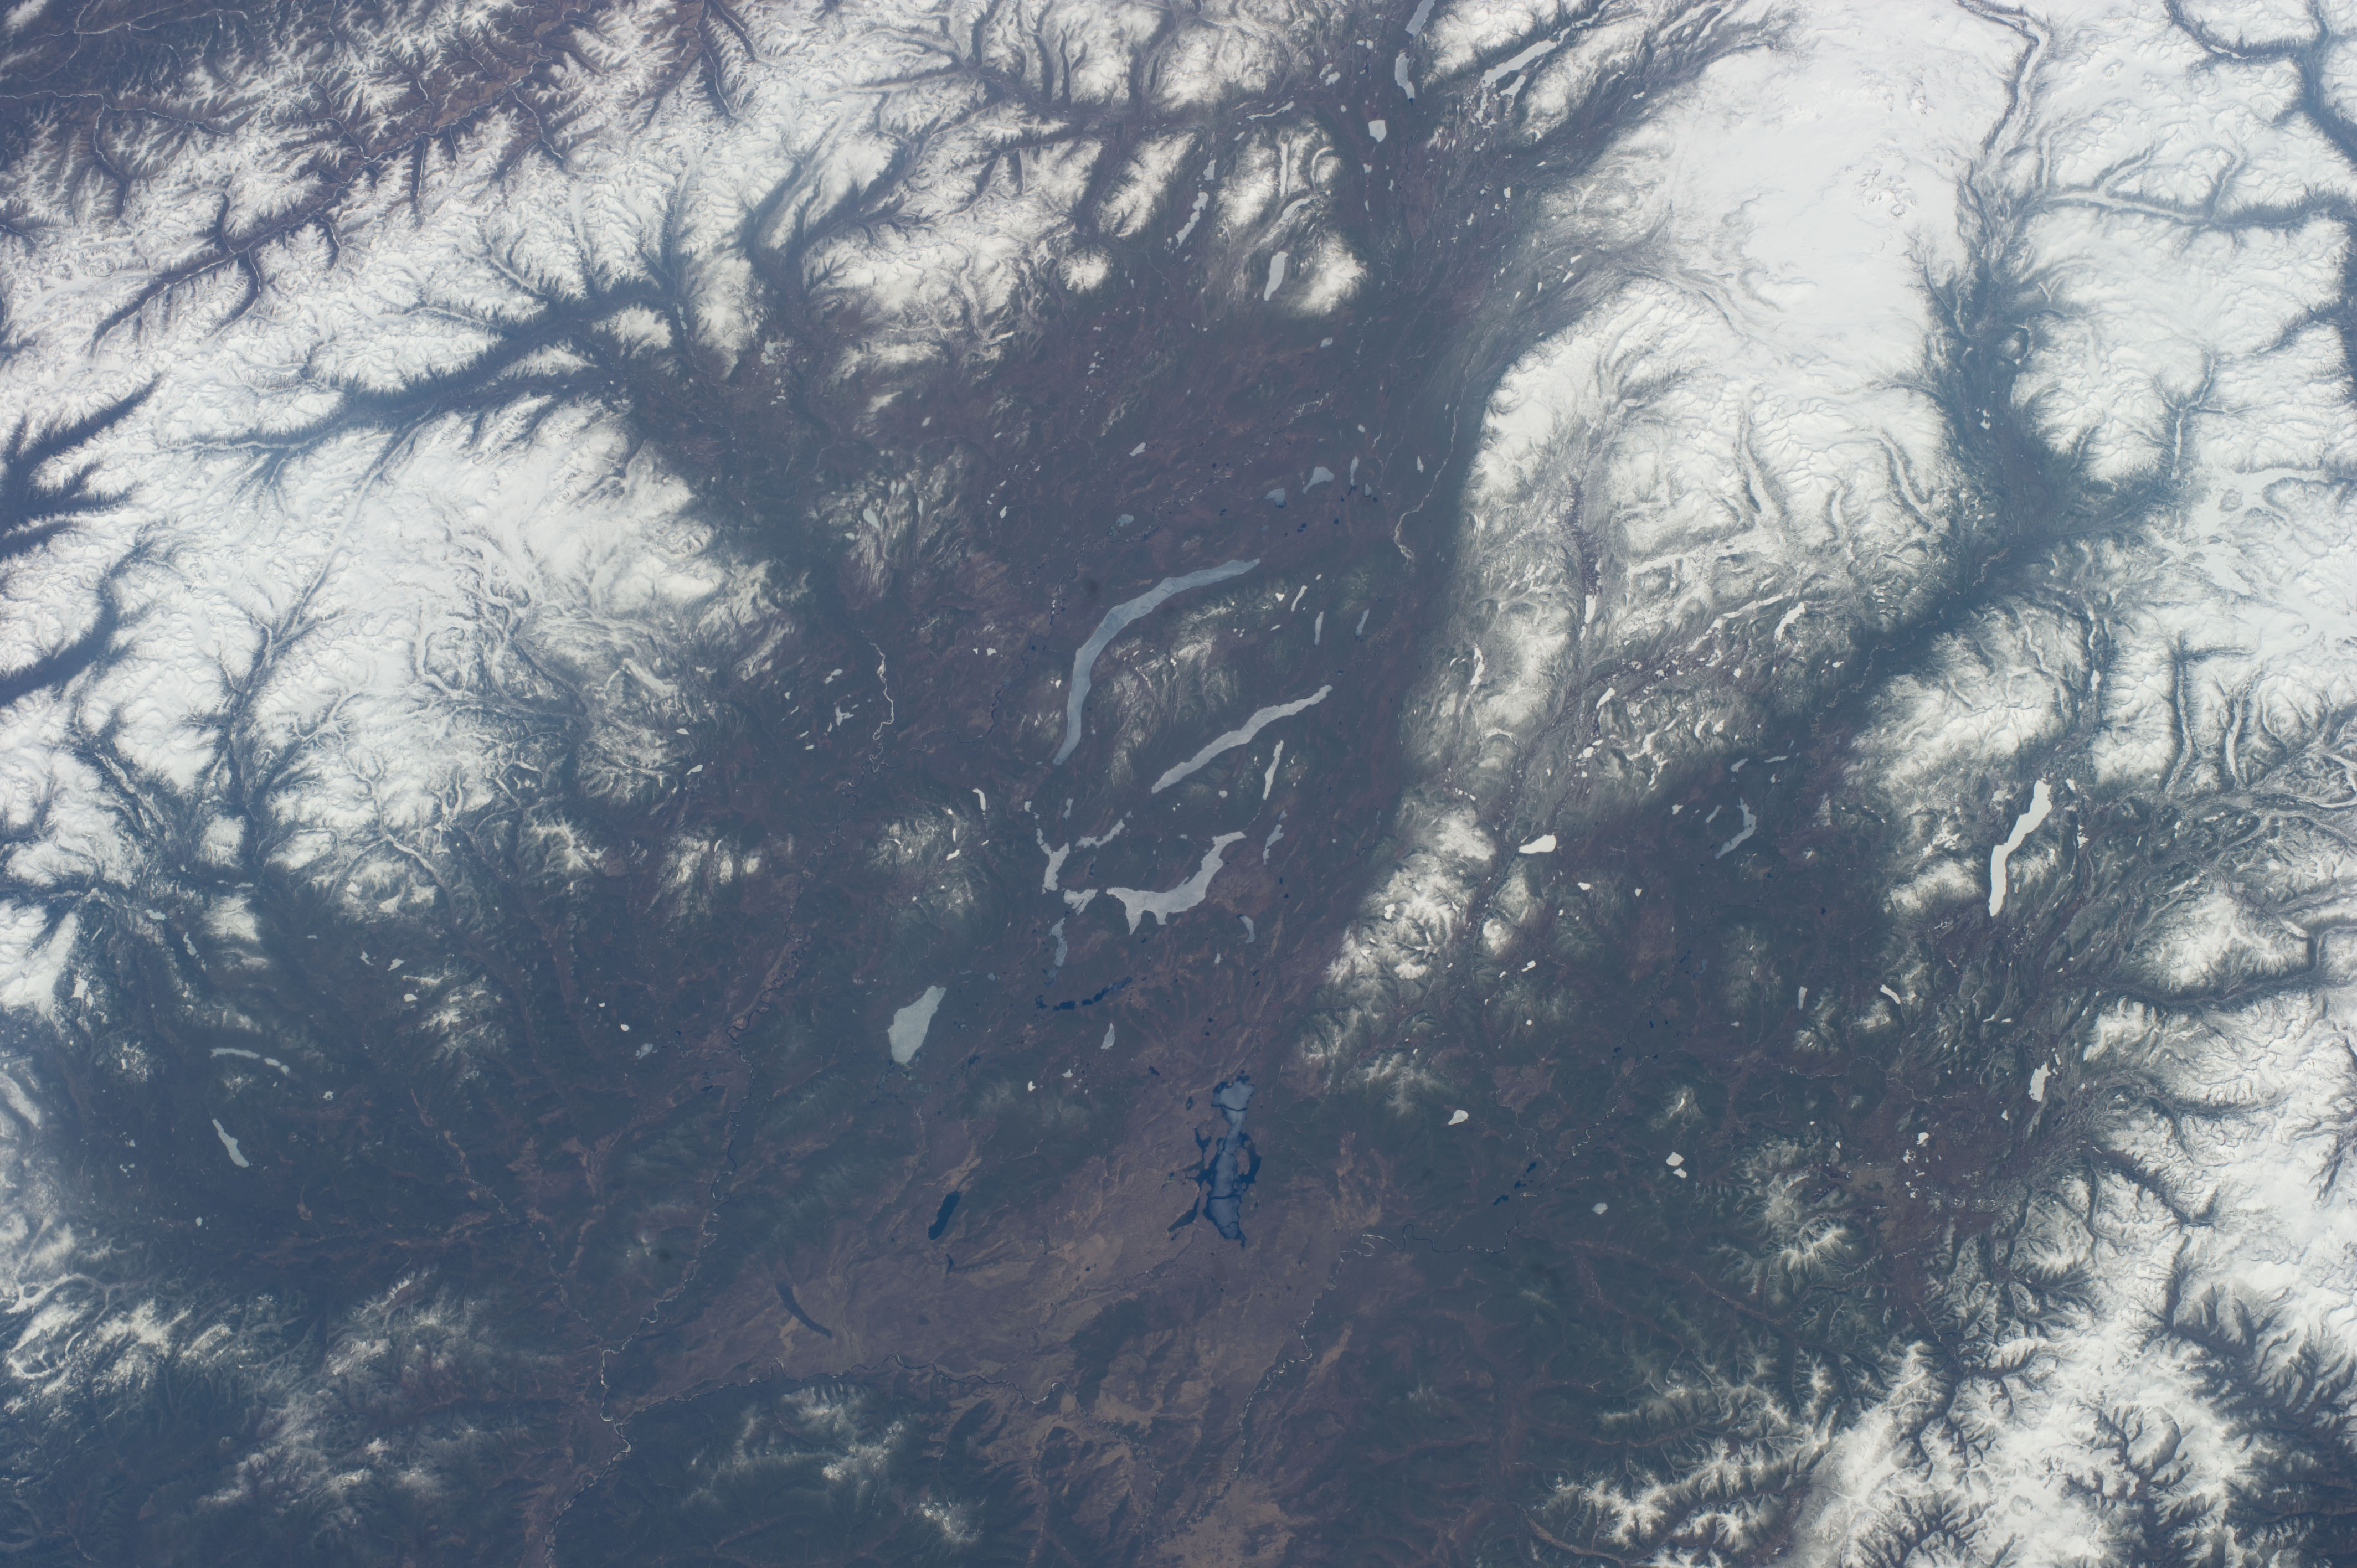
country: RUSSIAN_FEDERATION
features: EASTERN SAYAN MOUNTAINS, KADYSH LAKE, MANY-KHOL' LAKE, NOYAN-KHOL' LAKE, USHNE-KHOL' LAKE, AZAS LAKE, AZAS NATURE RESERVE
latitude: 52.6
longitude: 97.0
